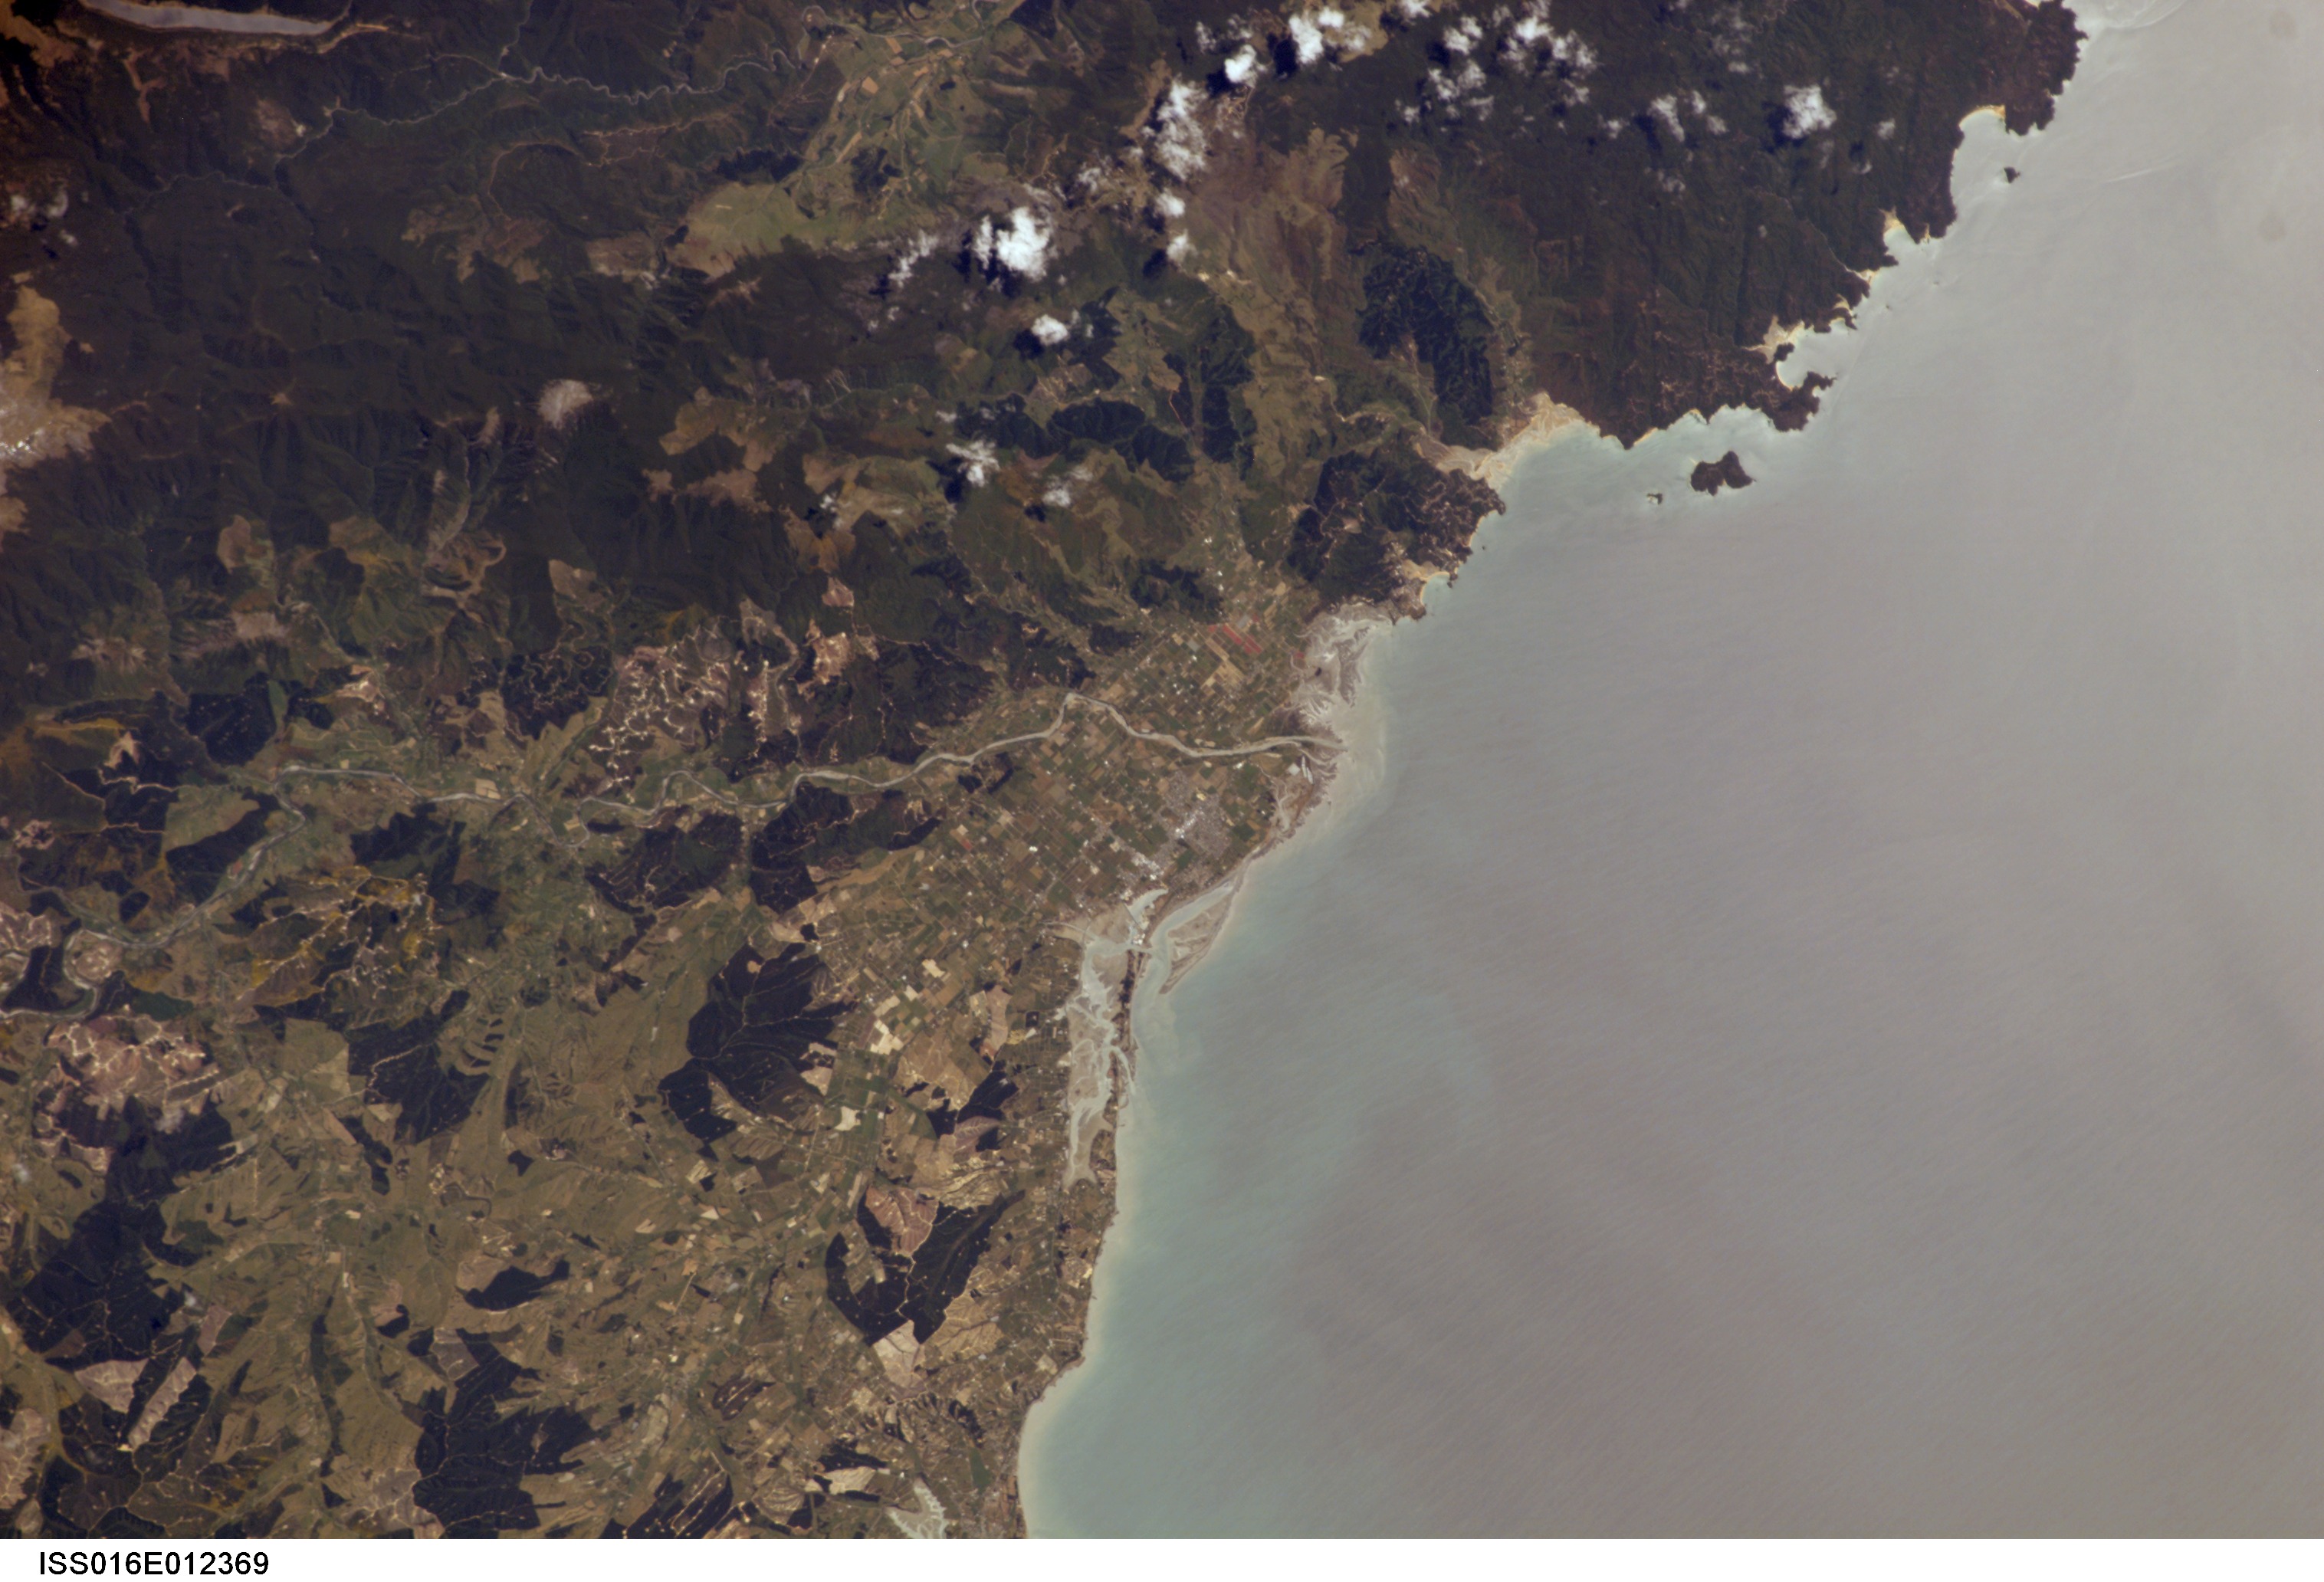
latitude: -41.0
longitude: 173.0
